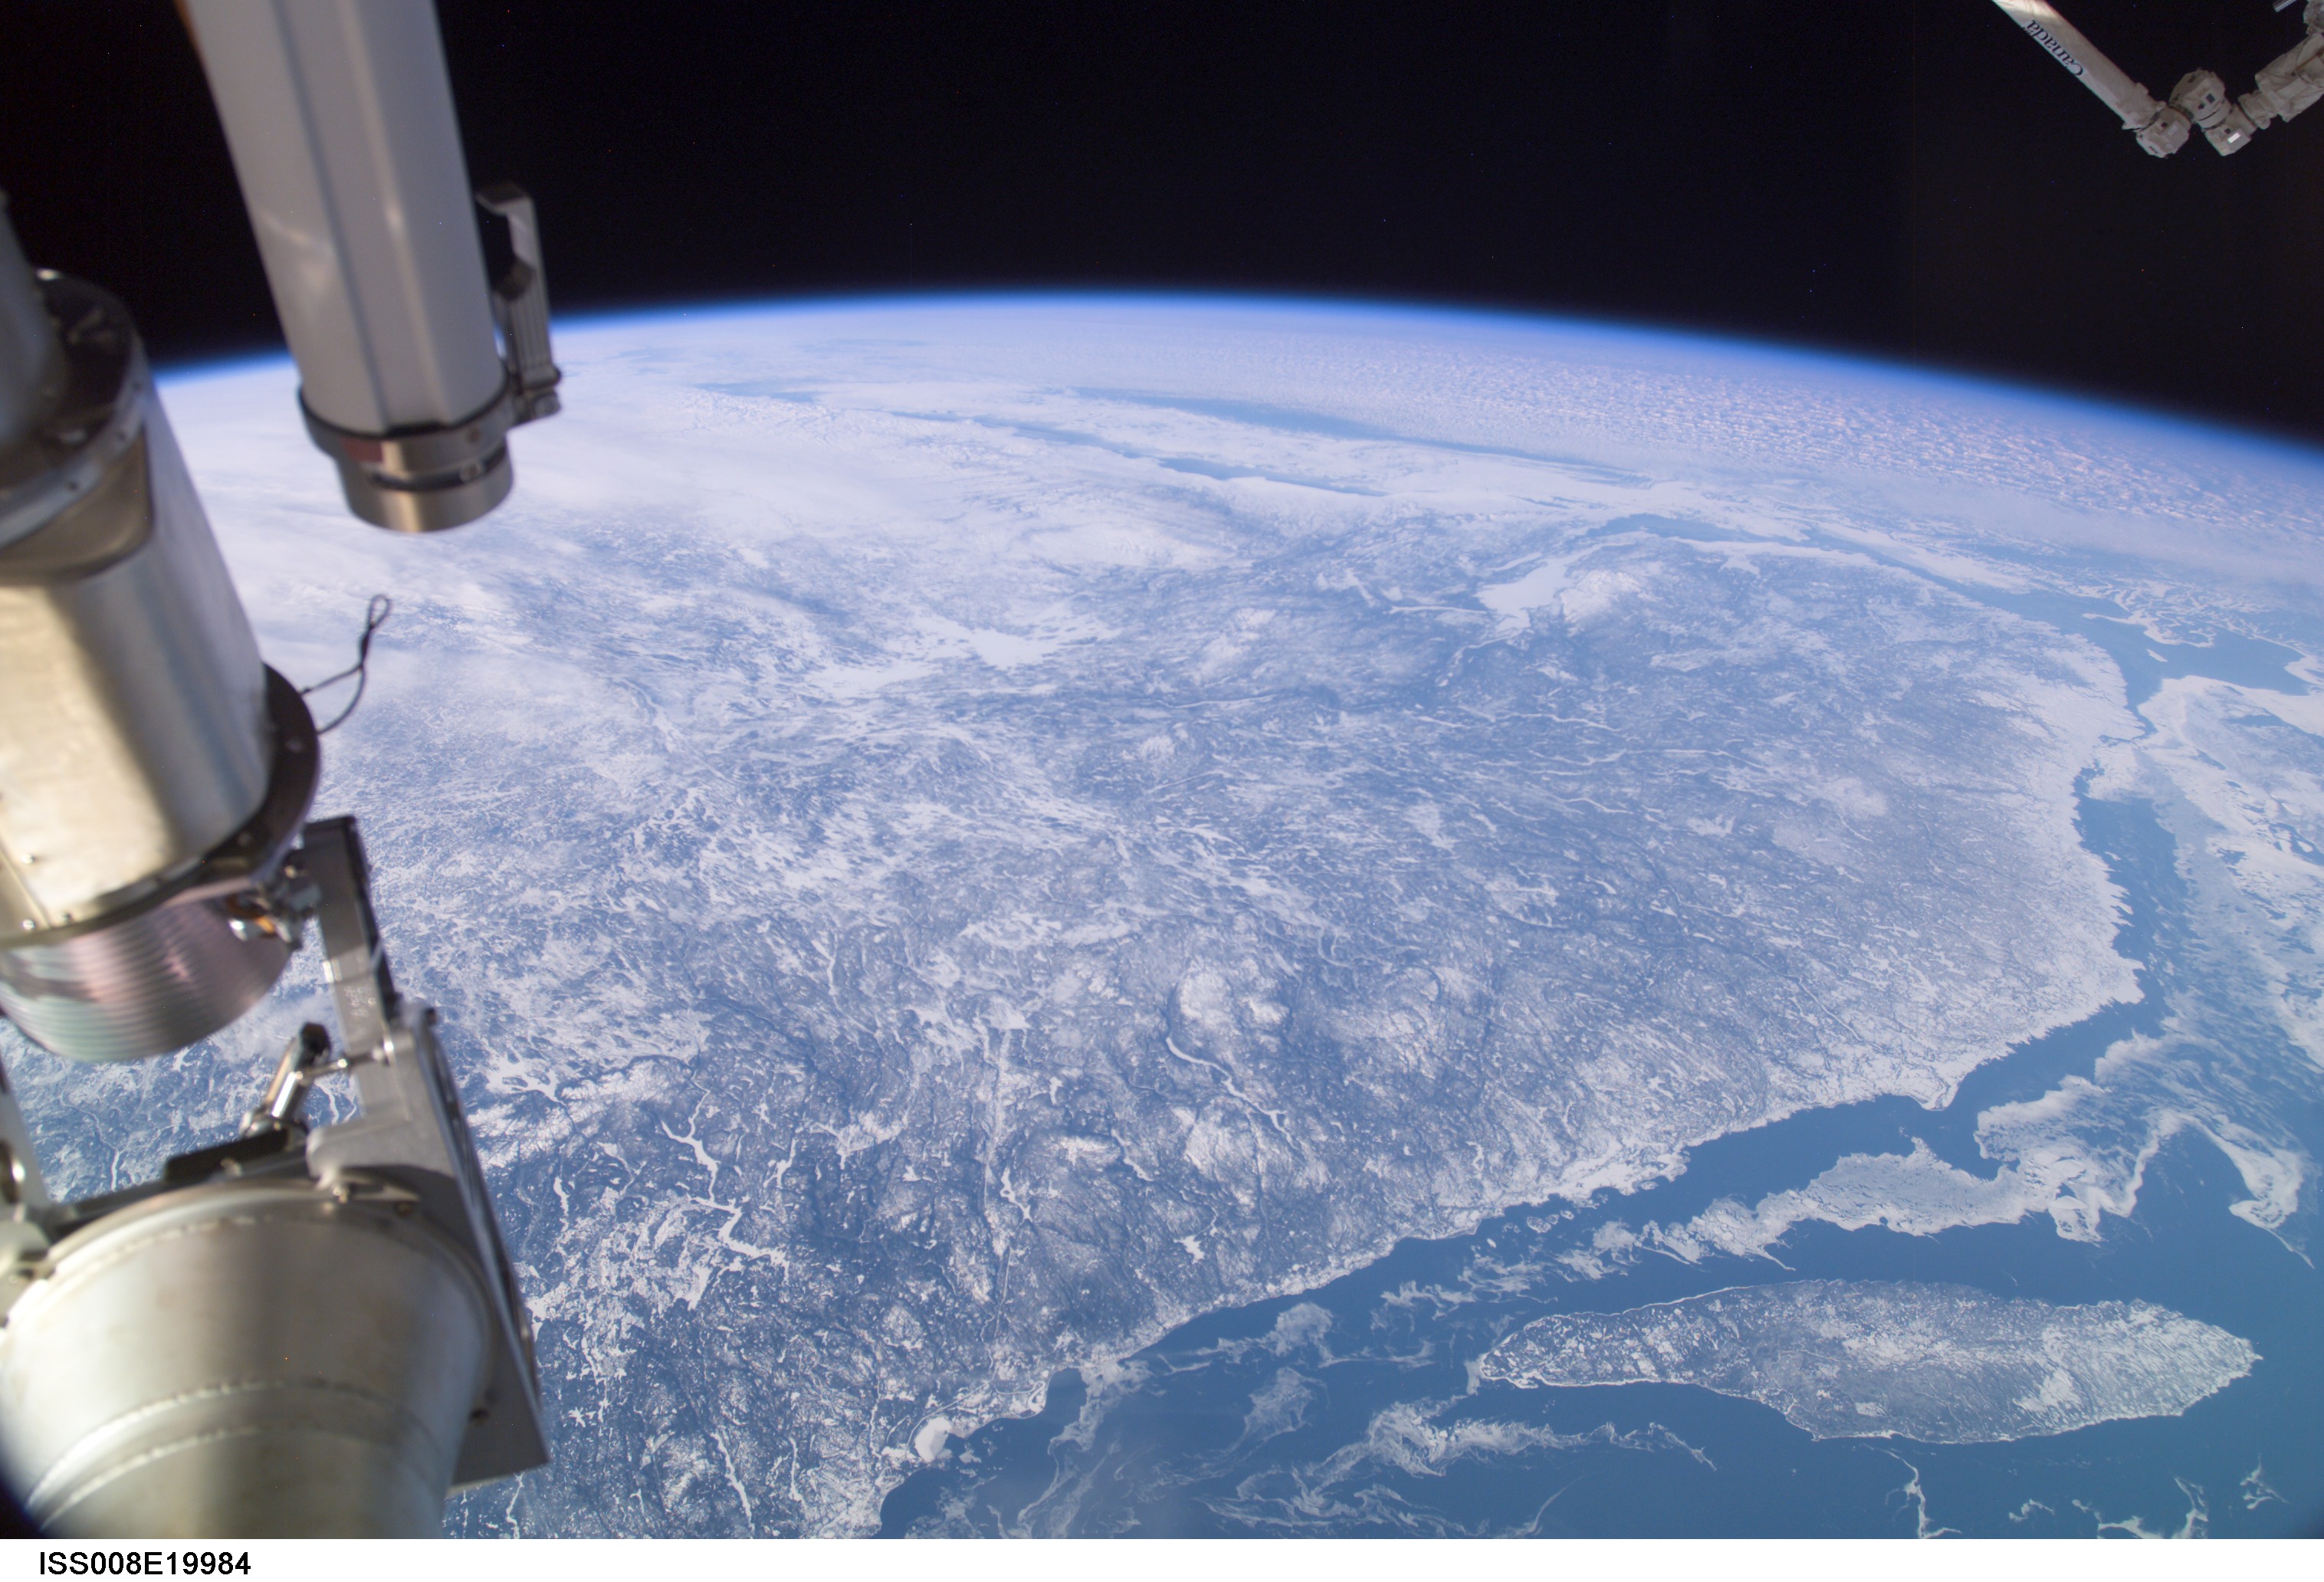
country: CANADA-N
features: G. OF ST LAWRENCE, ATMOSPHERIC LIMB
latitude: 53.0
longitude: -63.5
